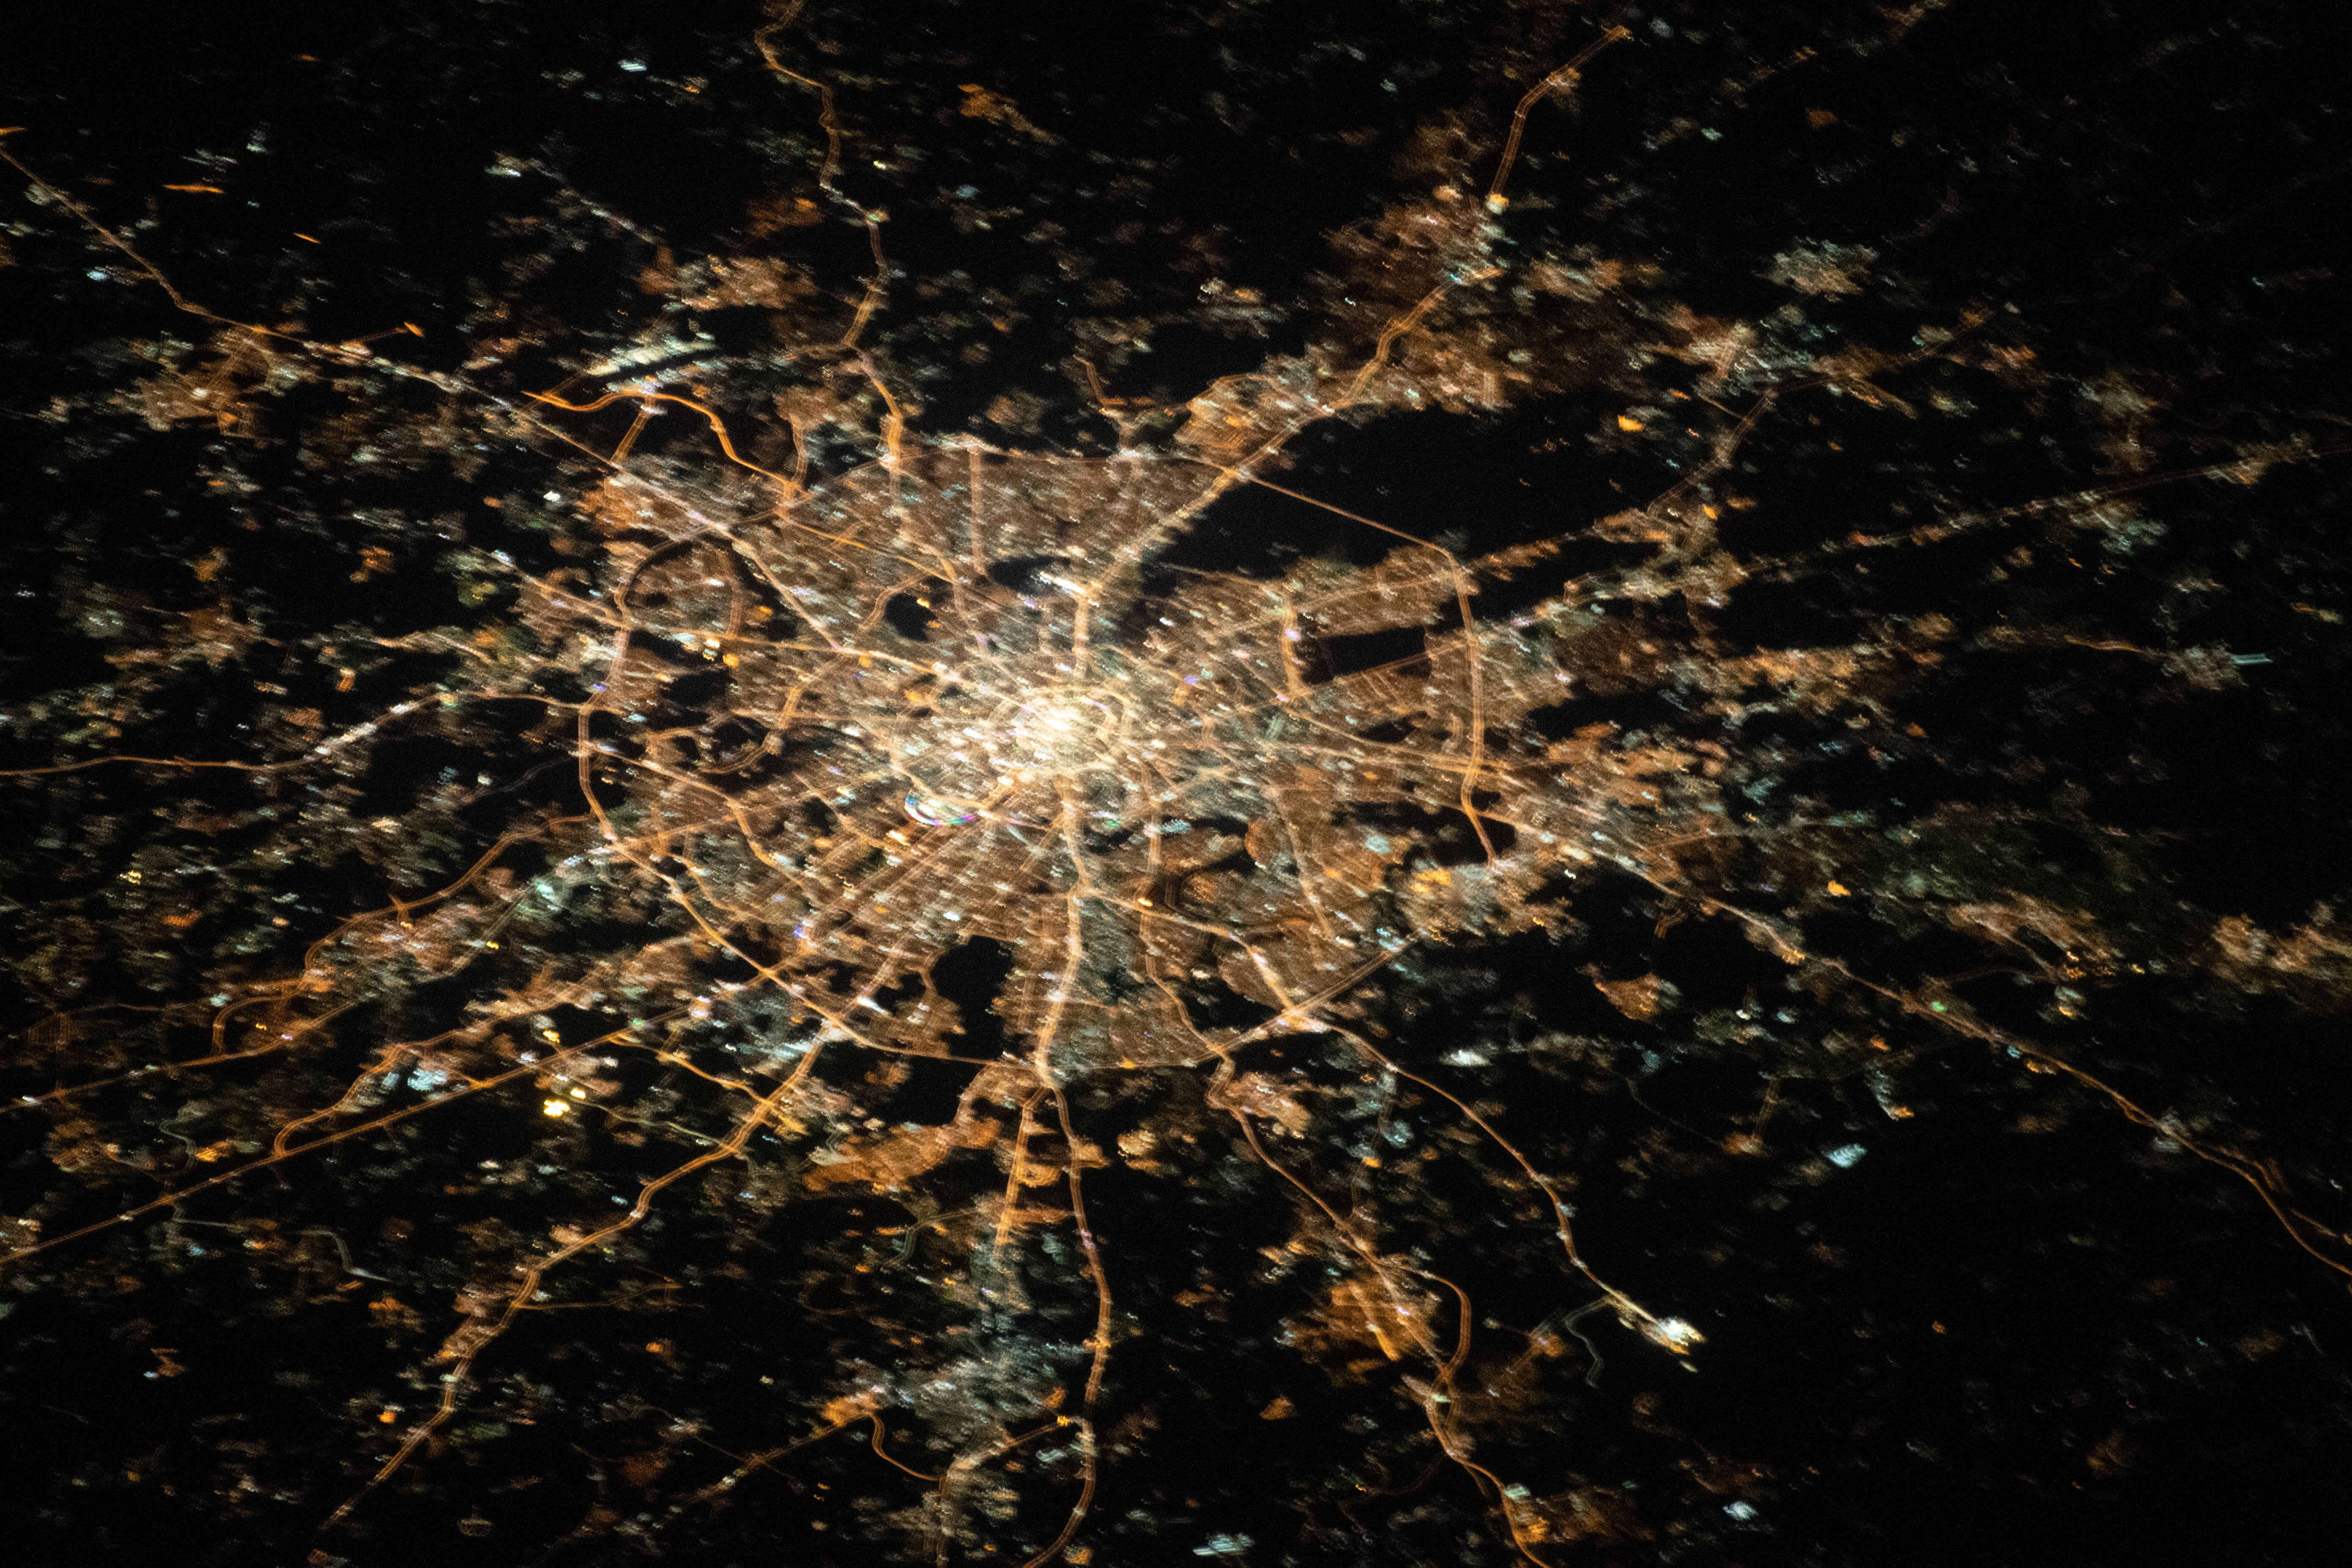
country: RUSSIAN FEDERATION
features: MOSCOW
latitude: 55.8
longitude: 37.6
